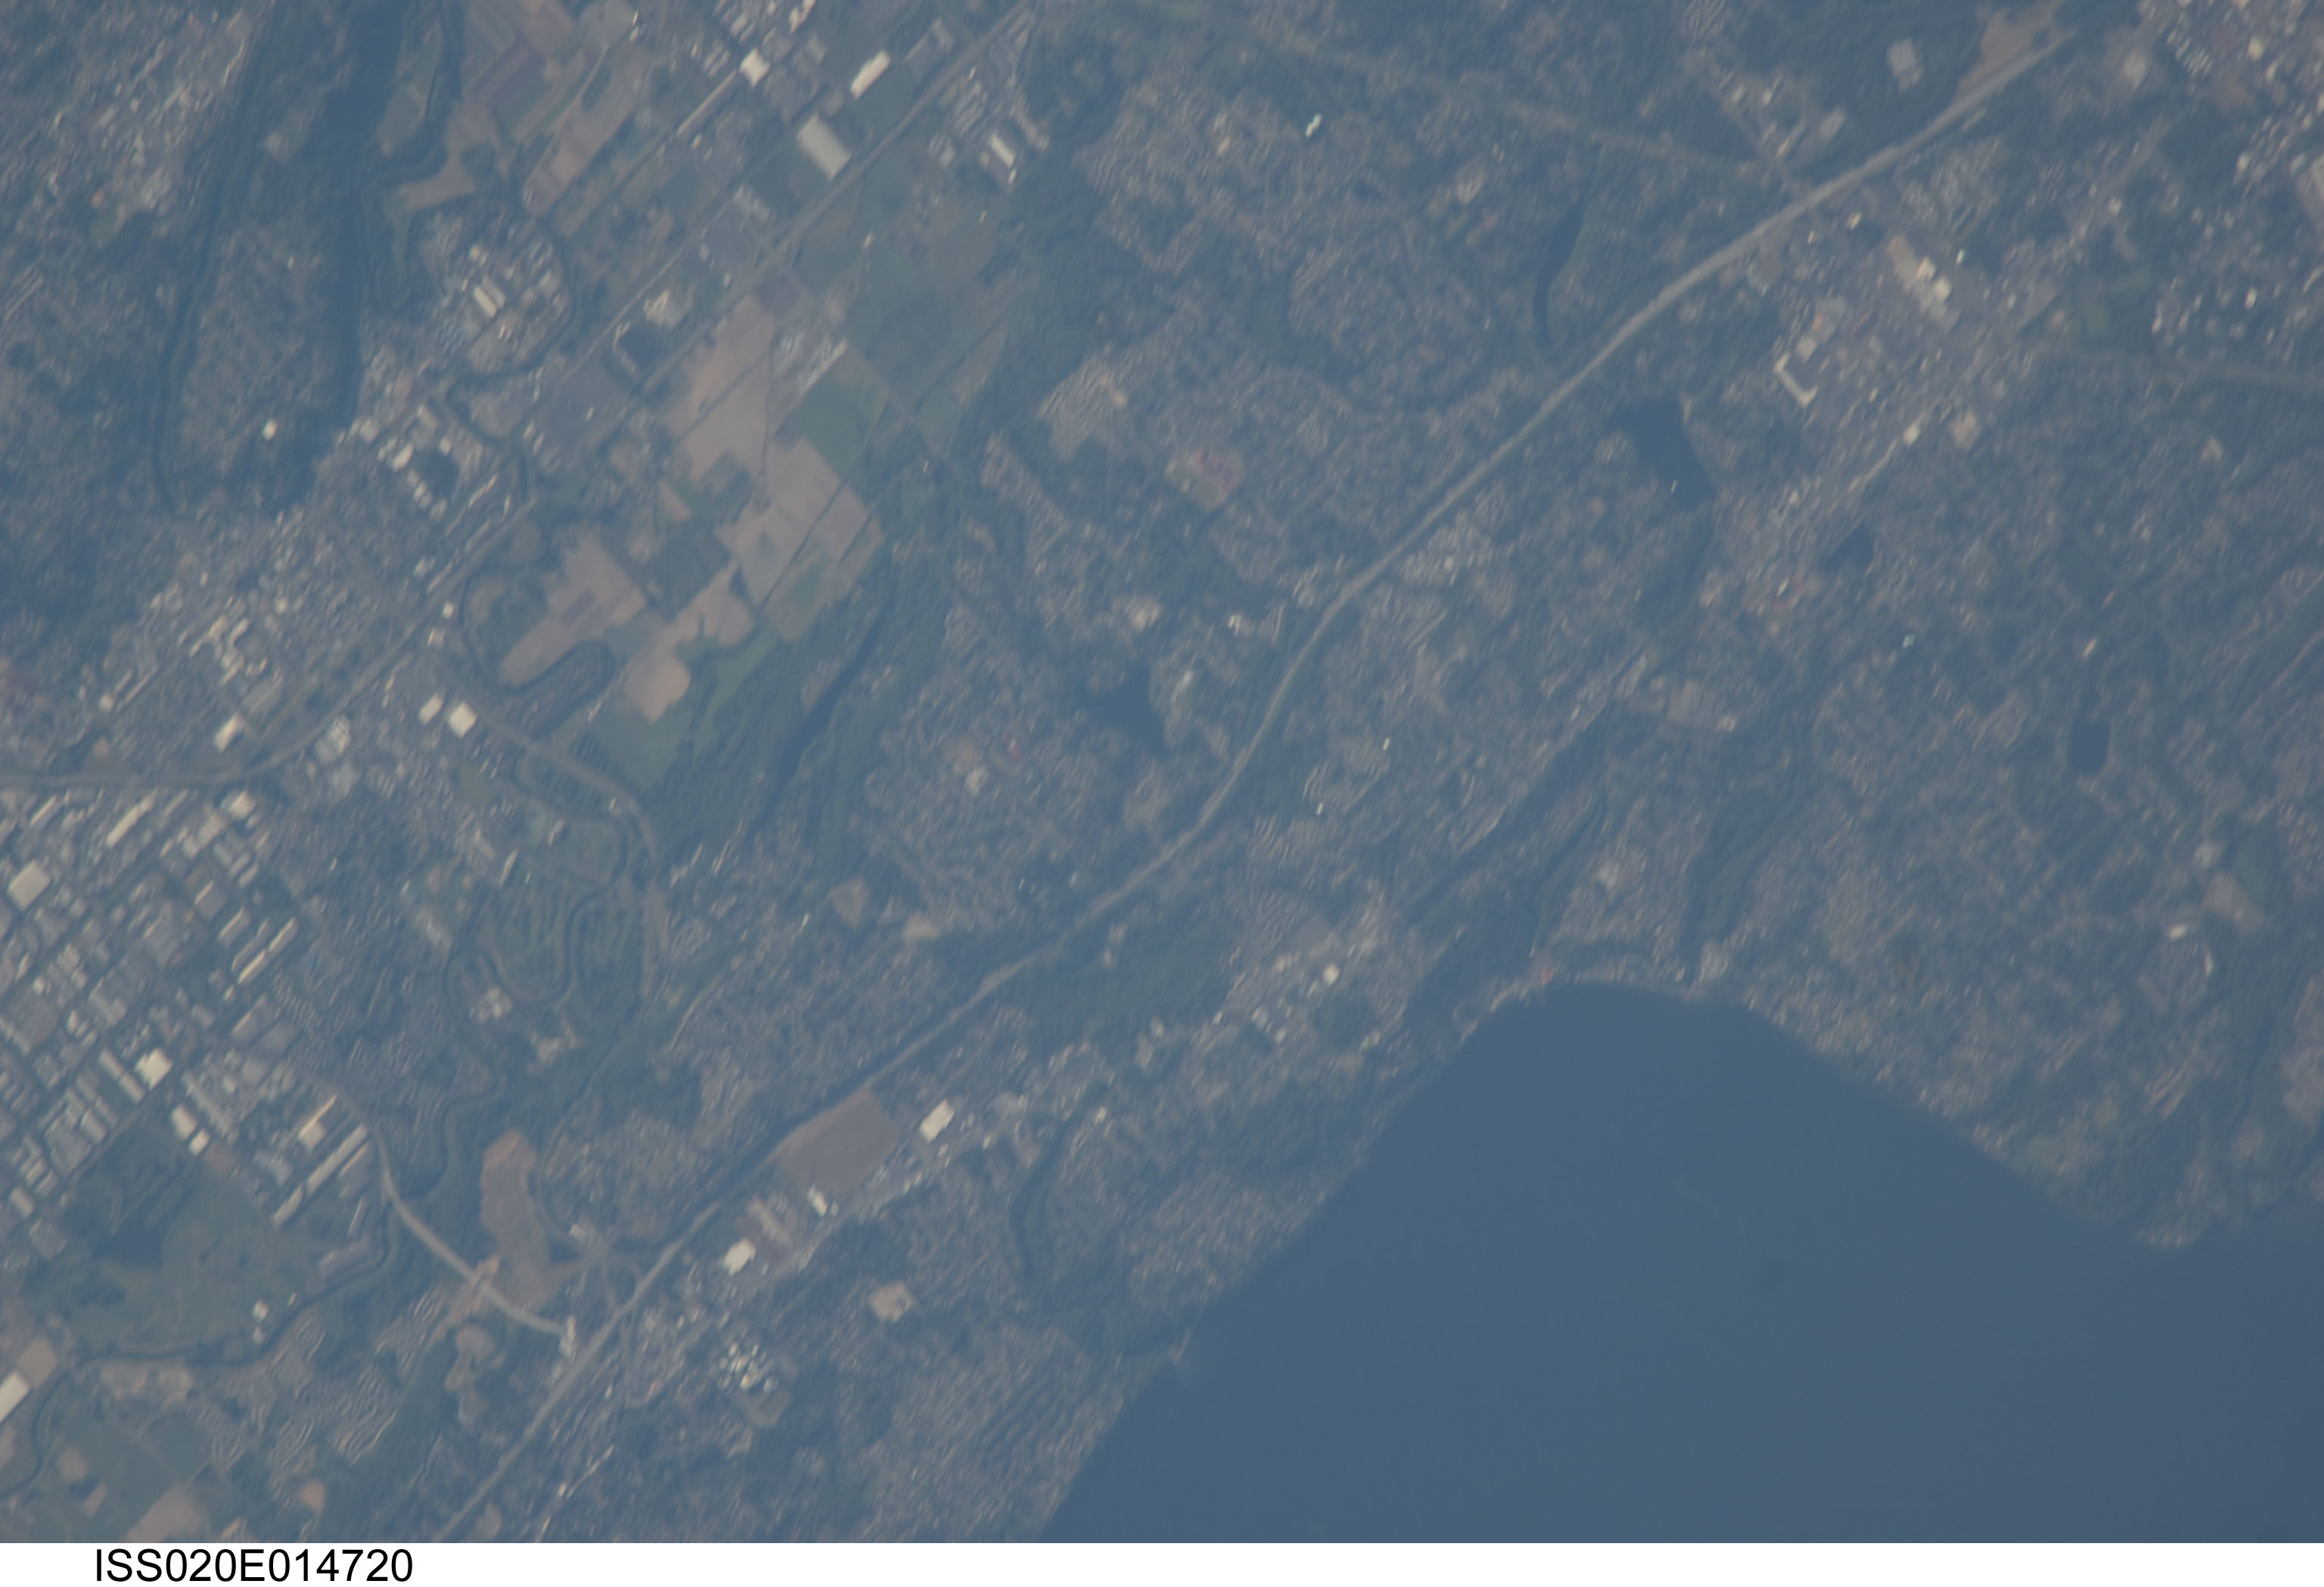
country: USA-WASHINGTON
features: KENT, I-5, PUGET SOUND
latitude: 47.4
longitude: -122.3
